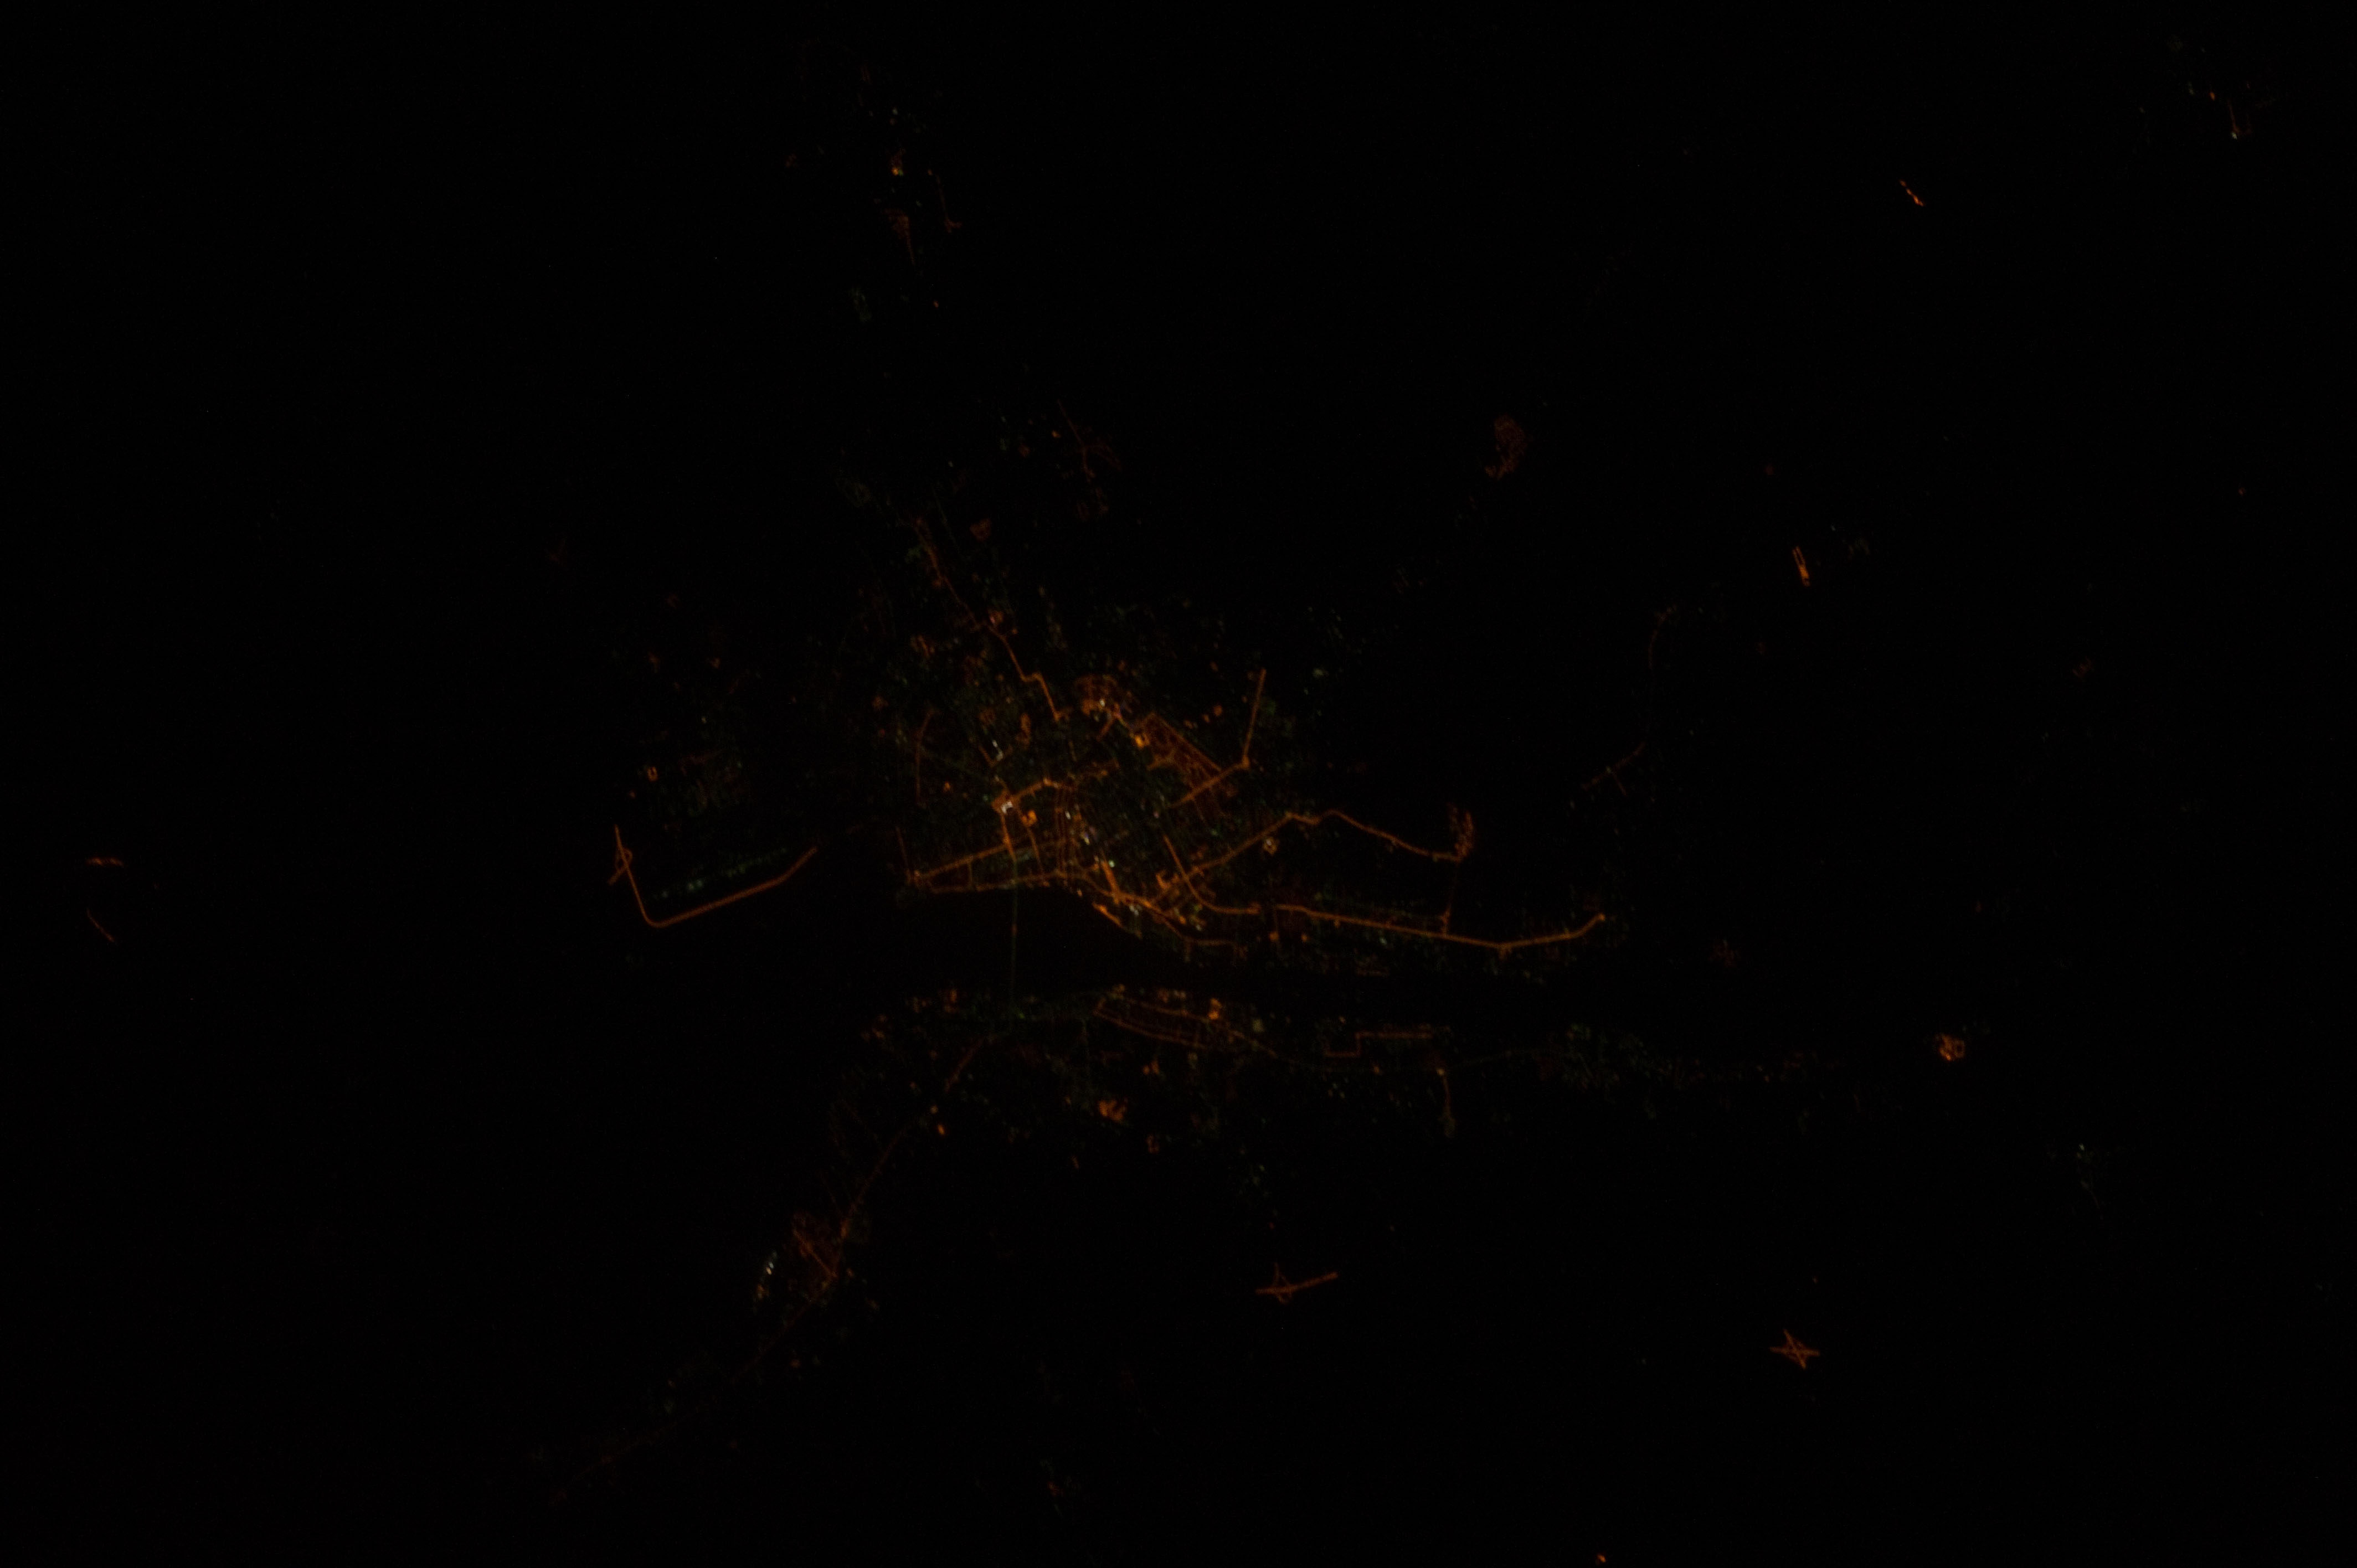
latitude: 46.4
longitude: 48.0
